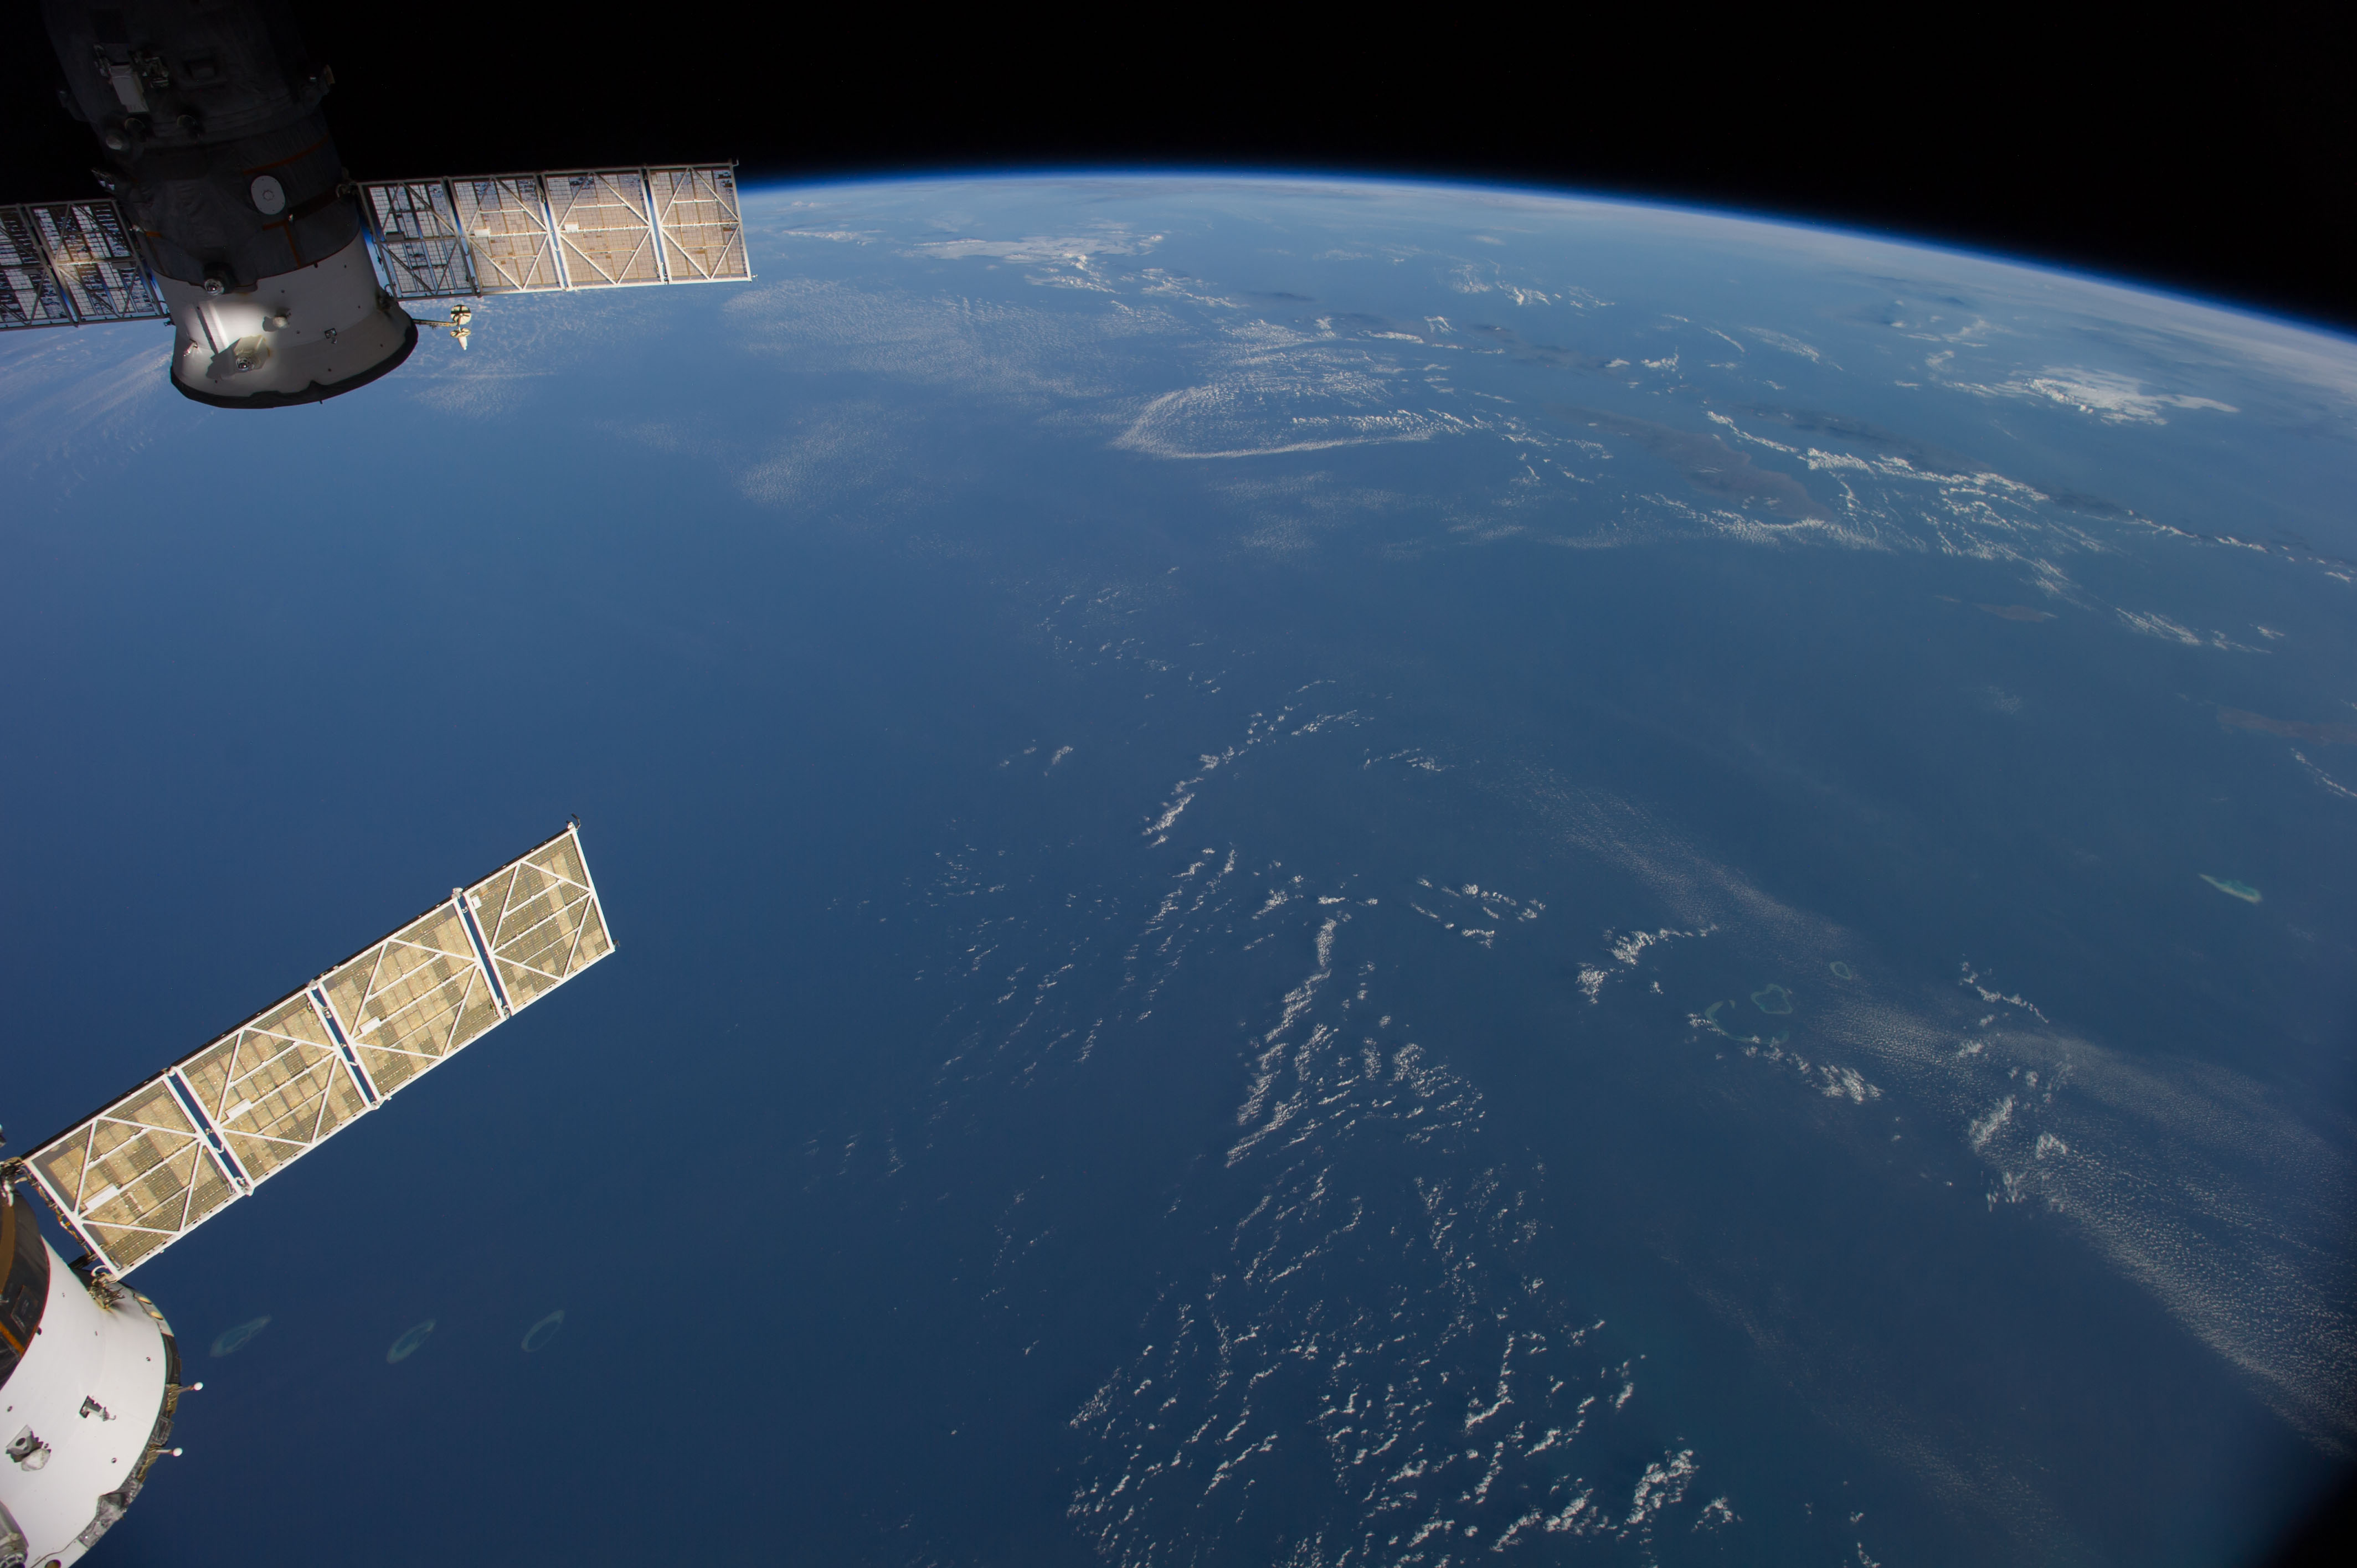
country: AUSTRALIA-WA
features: INDIAN O., JAVA S., BALI S., FLORES S., SAVU S., W. NUSA TENGGARA, E. NUSA TENGGARA, ATMOSPHERIC LIMB
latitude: -14.0
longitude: 117.5
